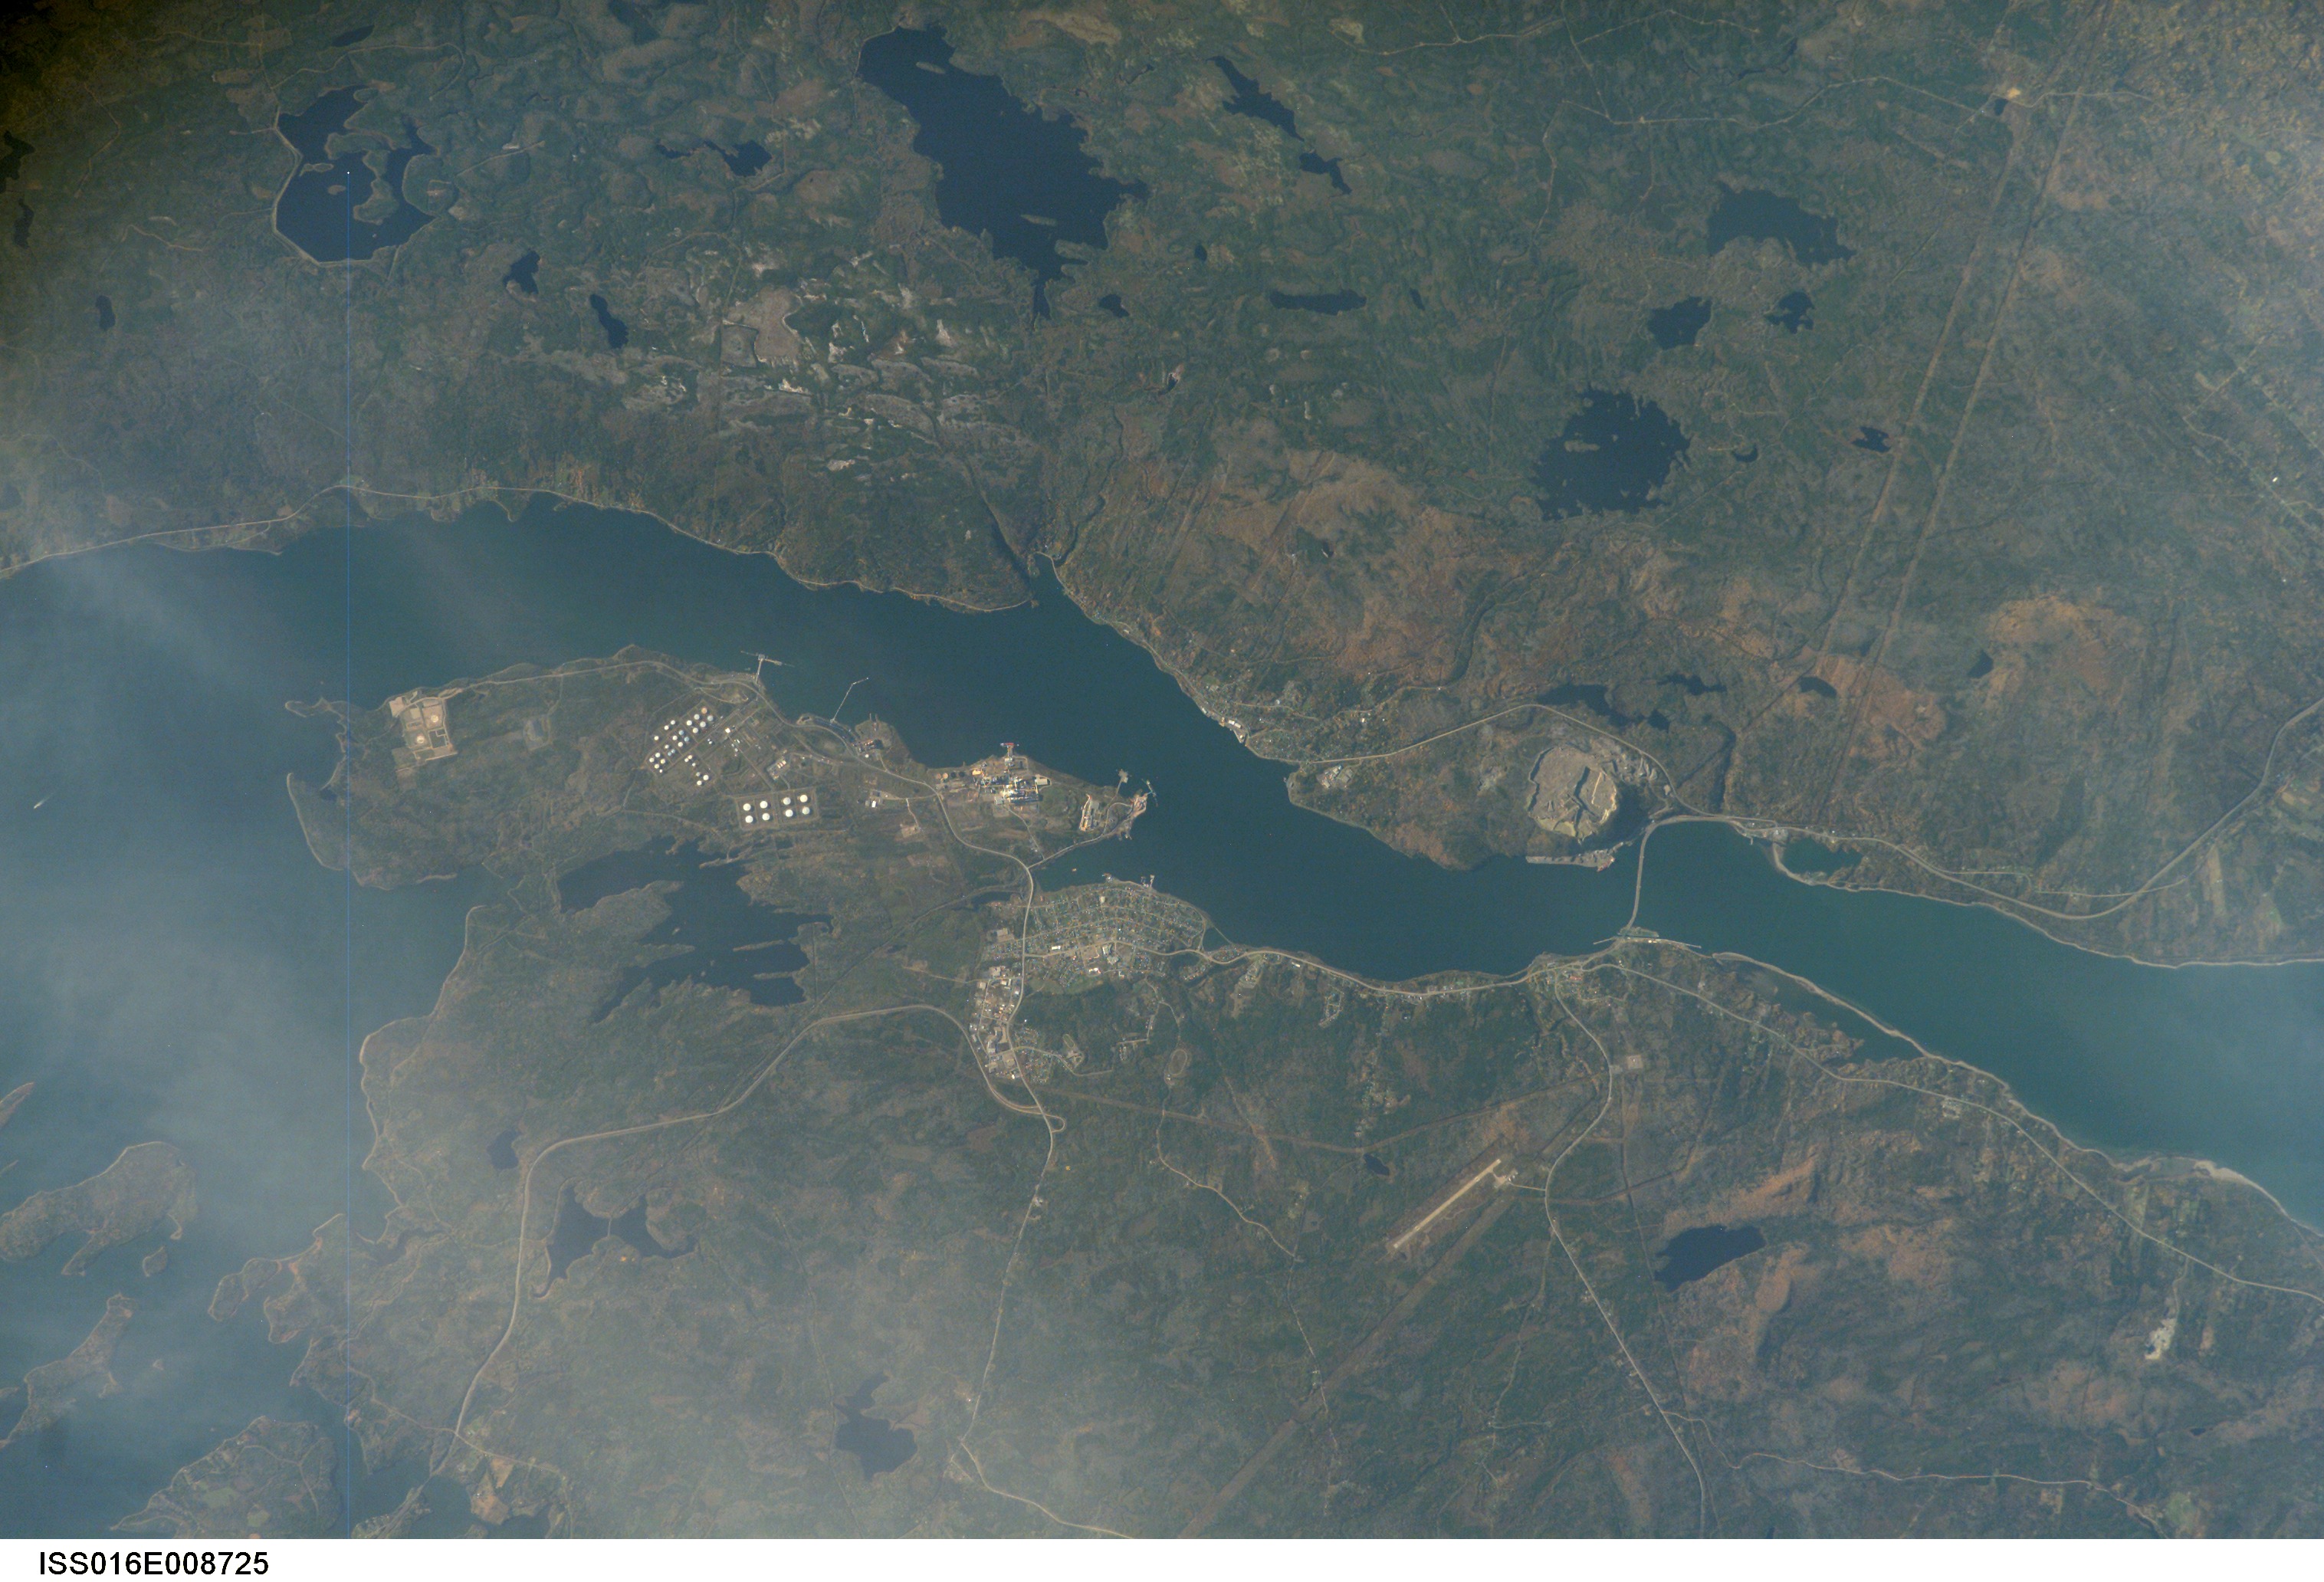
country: CANADA-NS
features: HAWKESBURY, OIL TERMINAL
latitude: 45.6
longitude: -61.4
